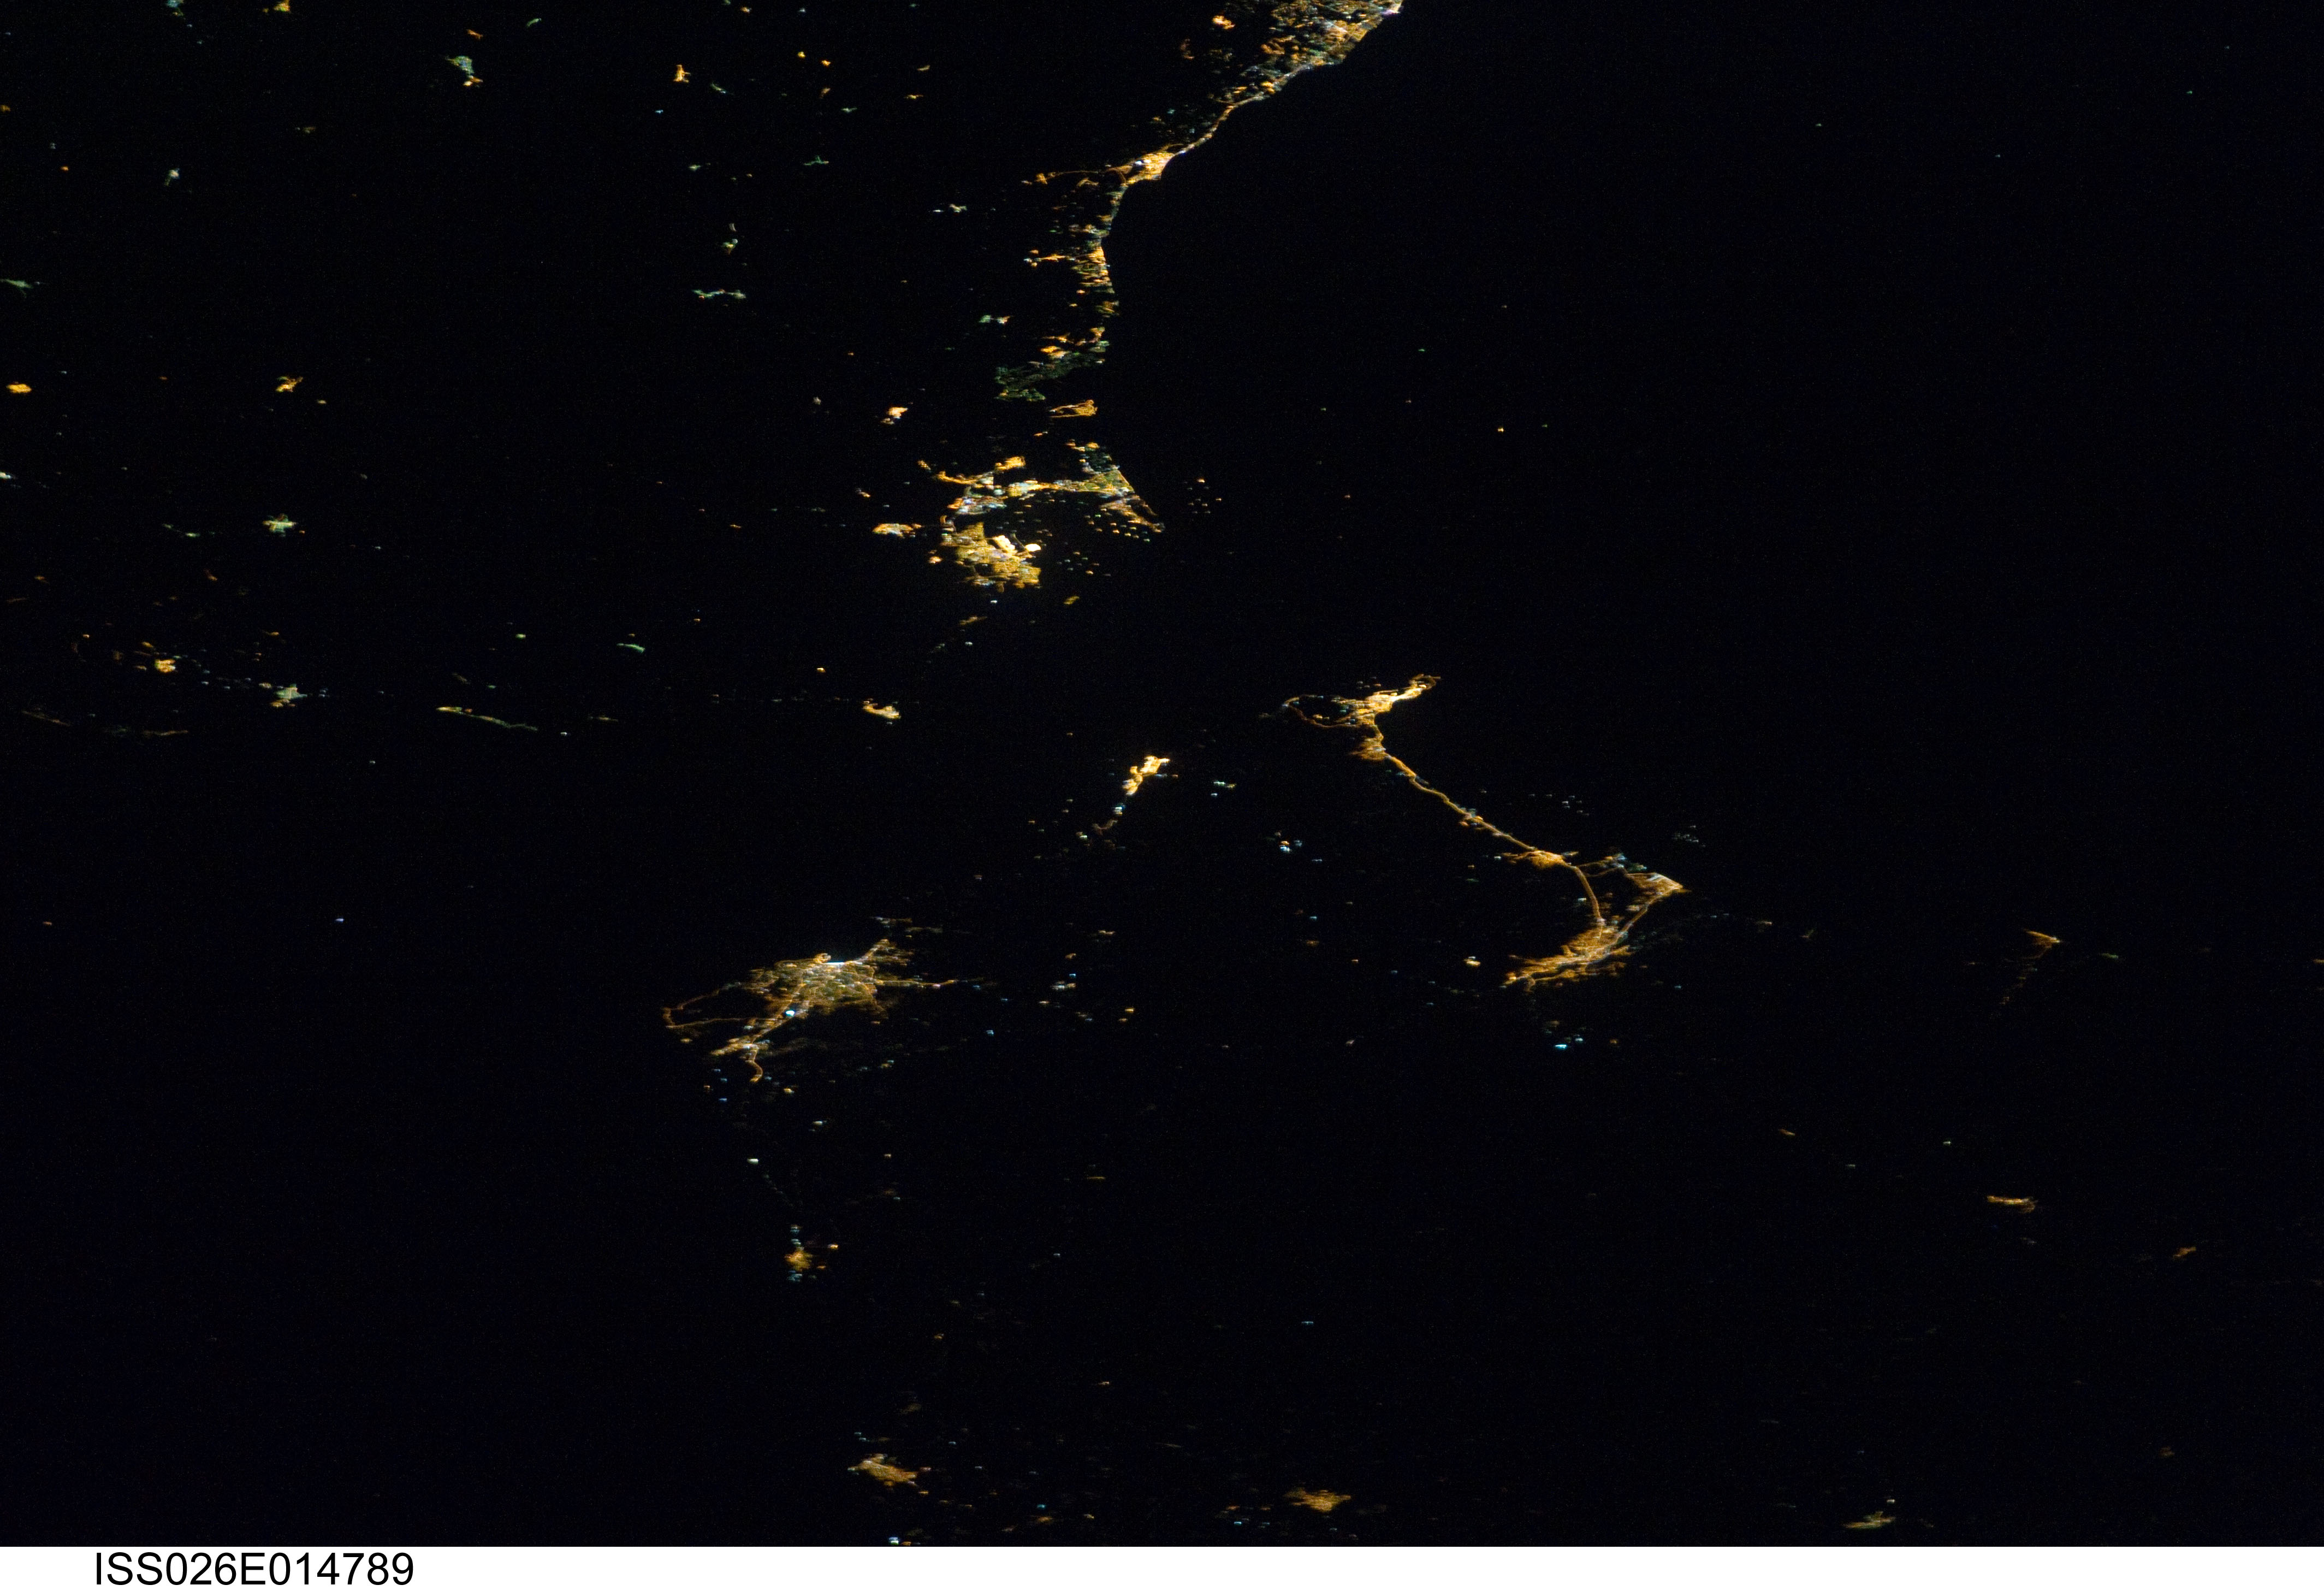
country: MOROCCO
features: STRAIT OF GIBRALTAR REGION AT NIGHT
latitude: 36.0
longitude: -5.5
